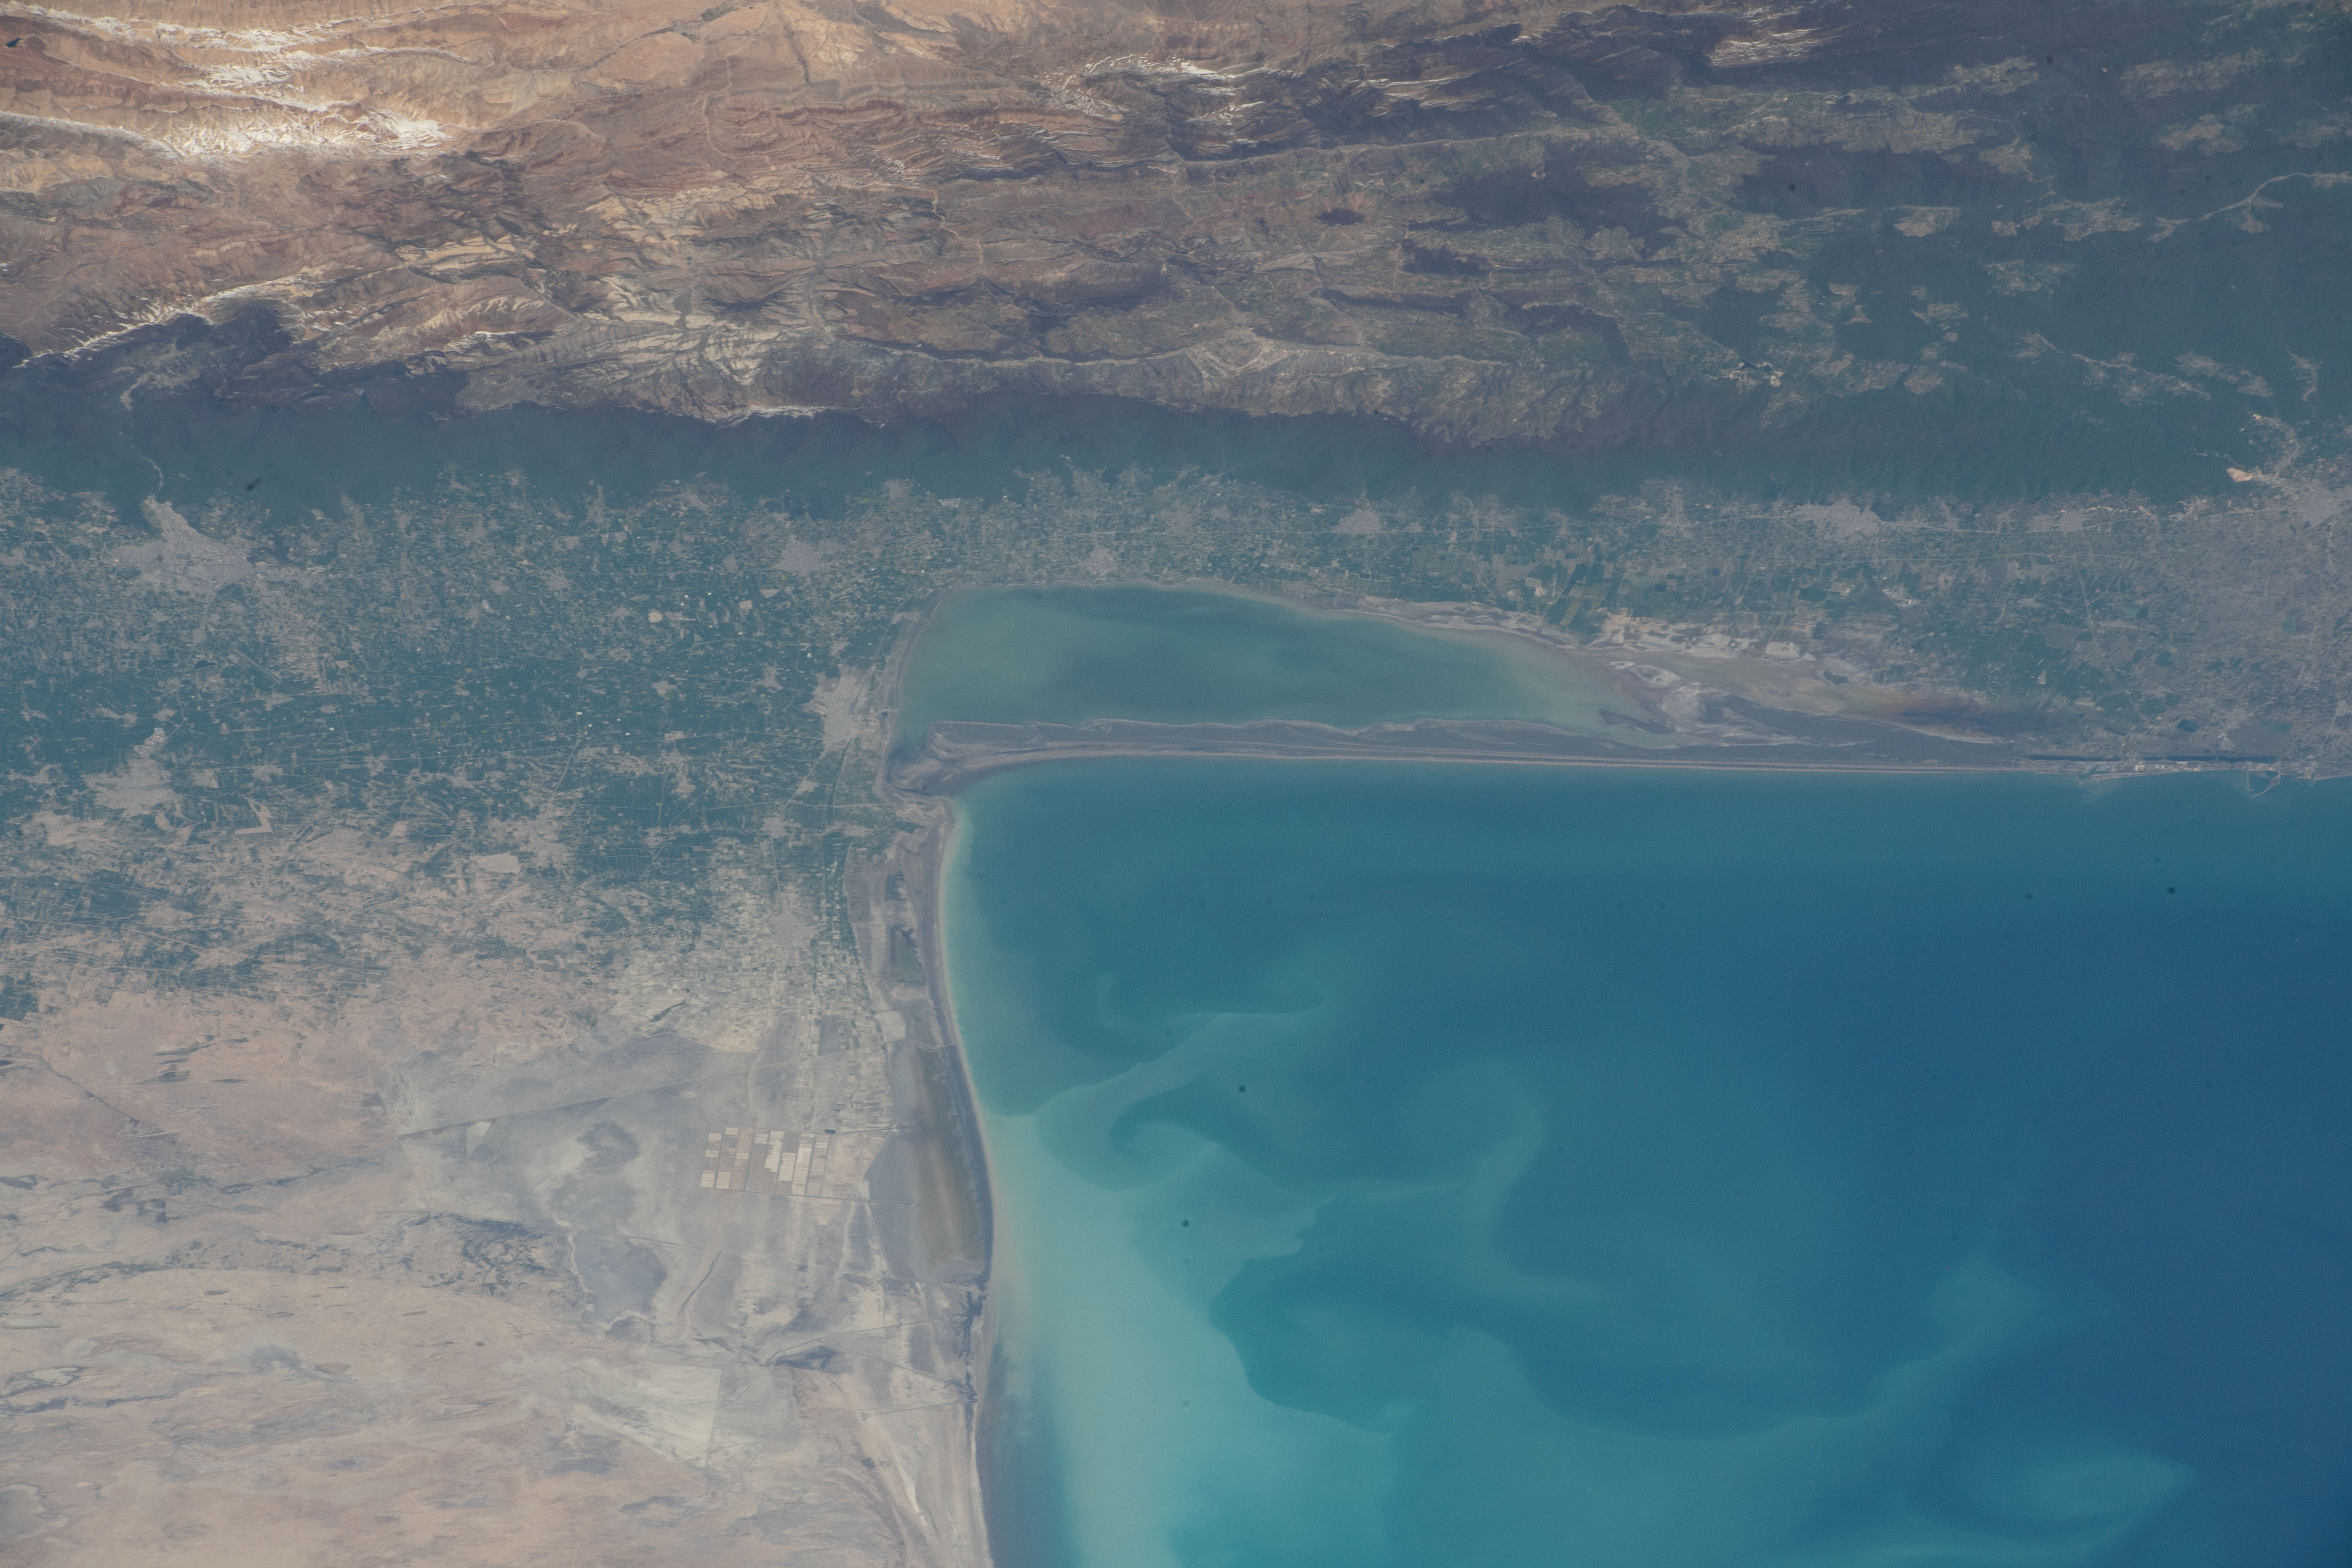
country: IRAN
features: CASPIAN SEA, GORGAN GULF, GORGAN, BEHSHAHR, SARI, AZADSHAHR, GONBAD-E KAVUS, MIANKALEH WILDLIFE SANCTUARY AND WETLAND, GORGAN GULF,CASPIAN SEA,IRAN
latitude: 36.9
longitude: 53.9
